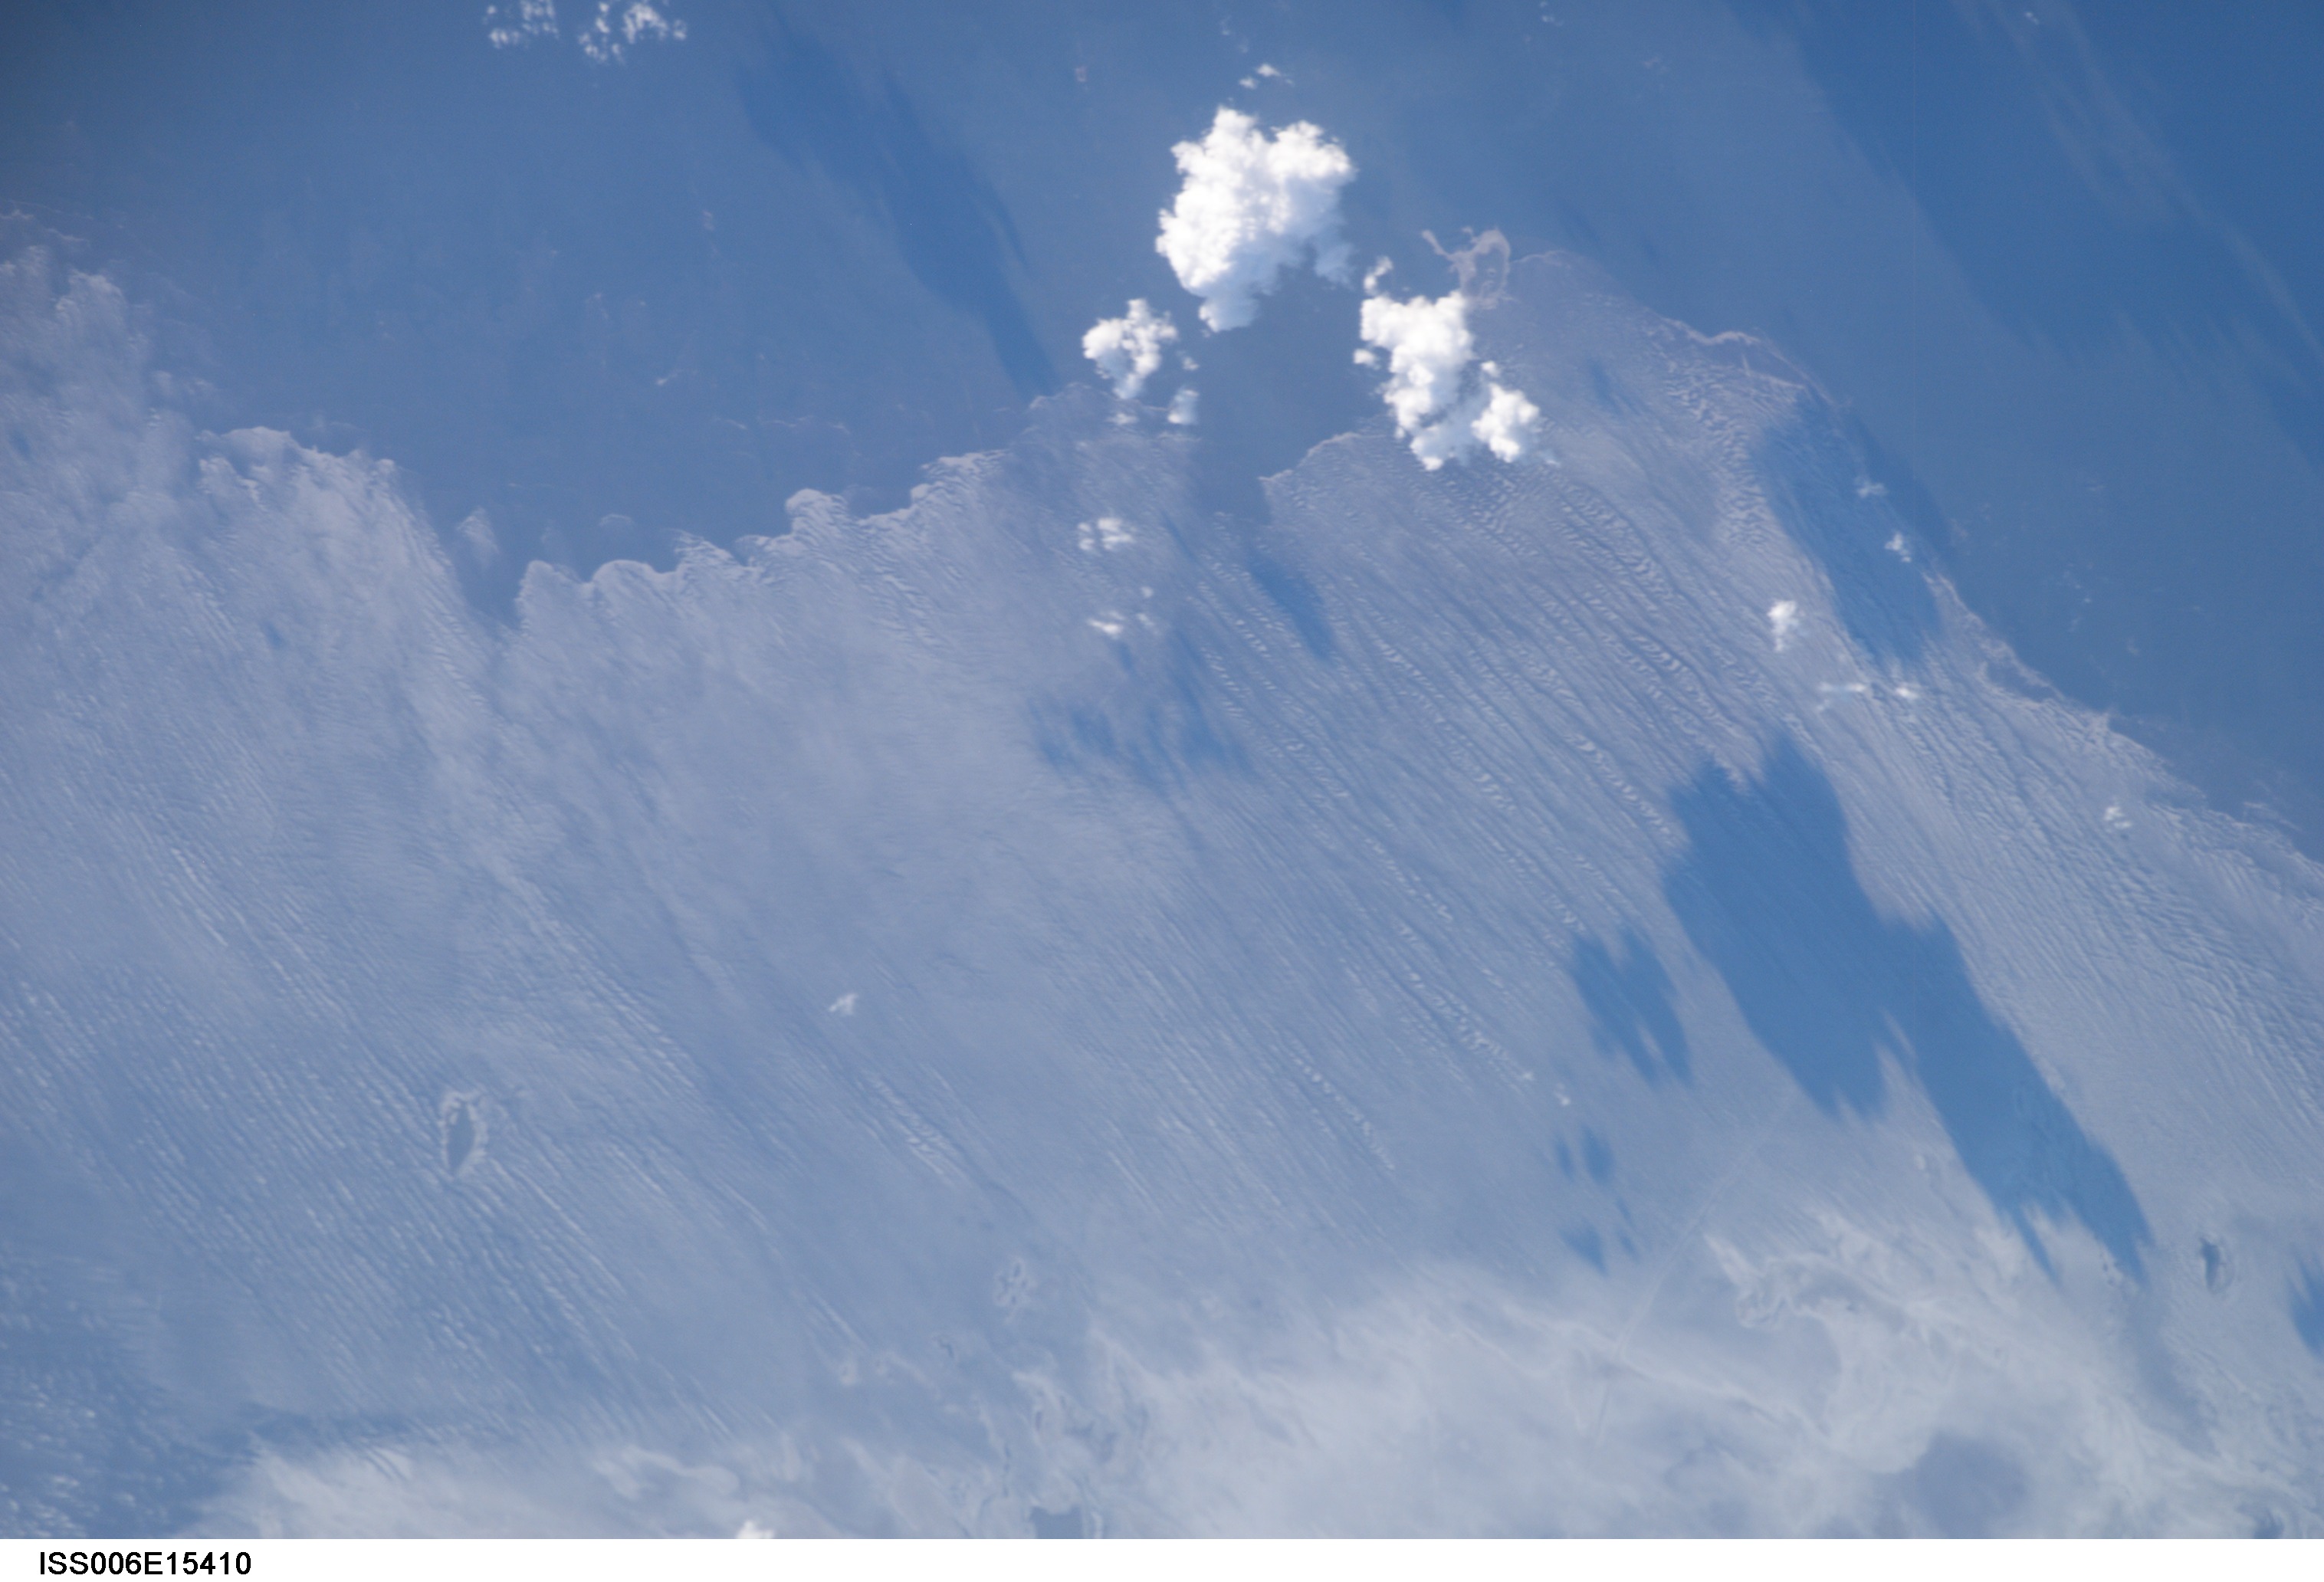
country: ARGENTINA
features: SALINAS GRANDES, NORTH BASIN
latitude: -29.0
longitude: -64.5
